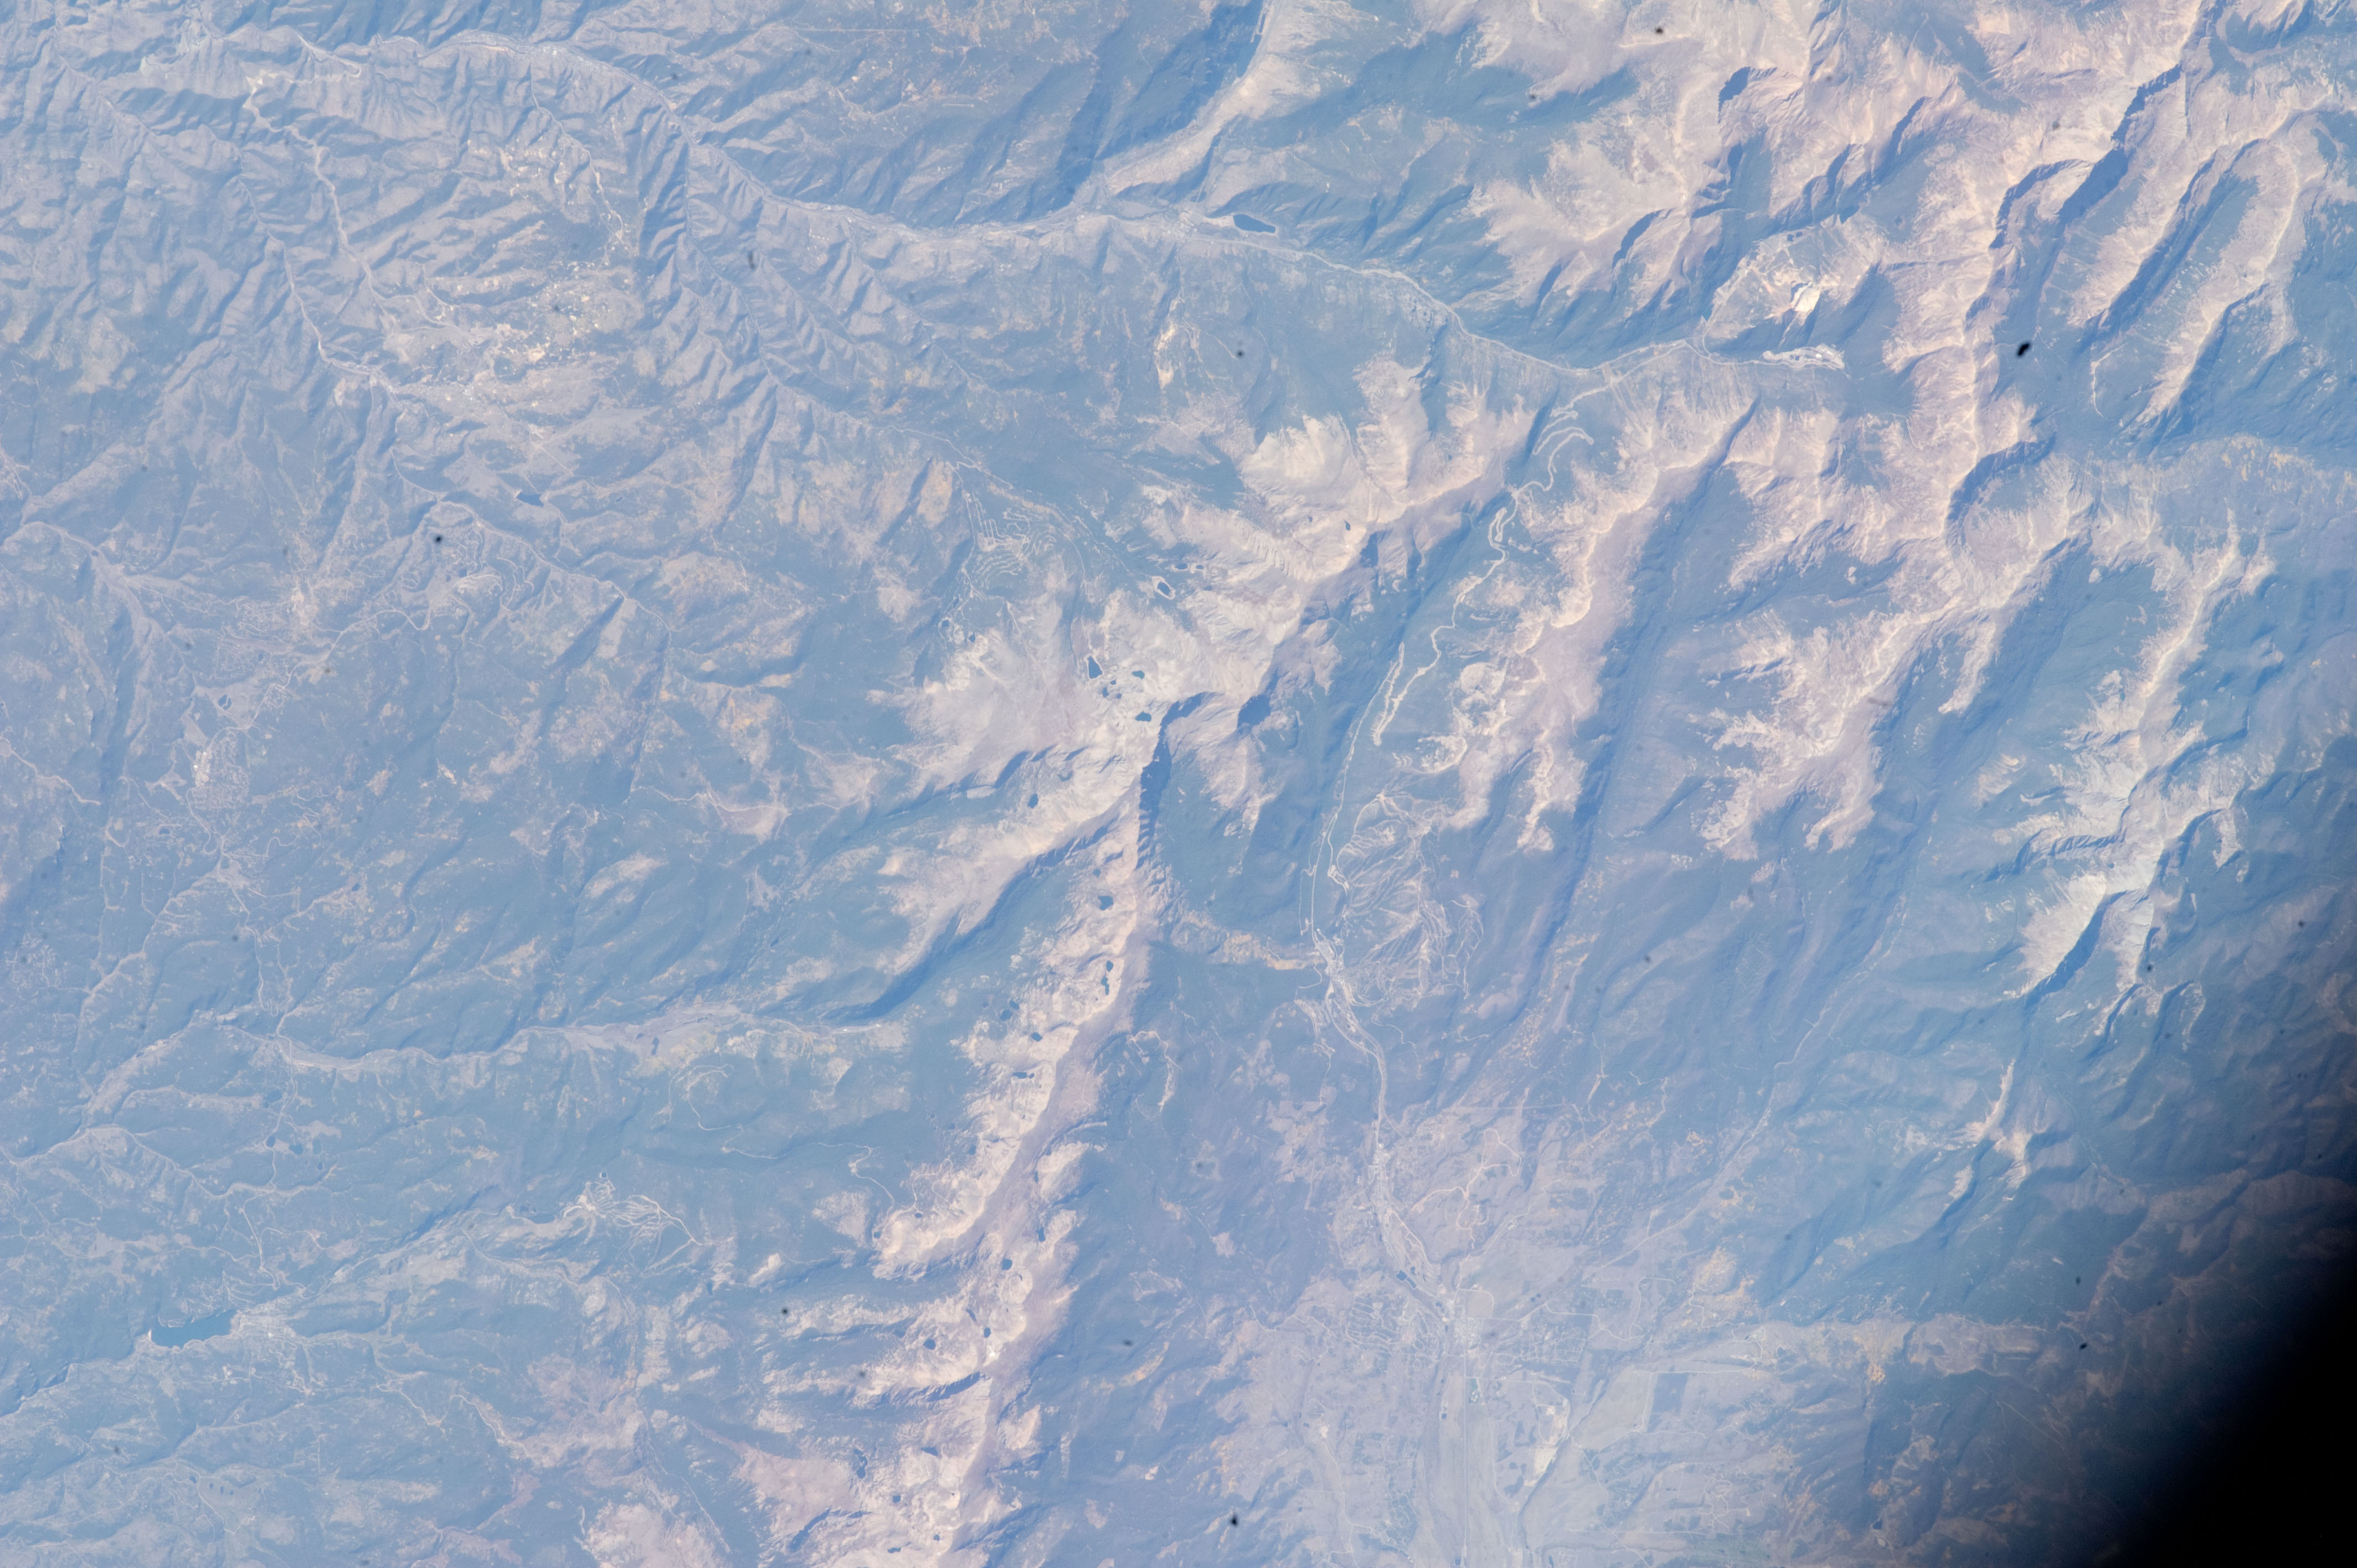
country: USA-COLORADO
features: S. NIWOT RIDGE, MT. ROCKY MTS., FOR., RAVINE, SMALL LAKES, WINTER PARK AREA
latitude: 39.8
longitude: -105.7
